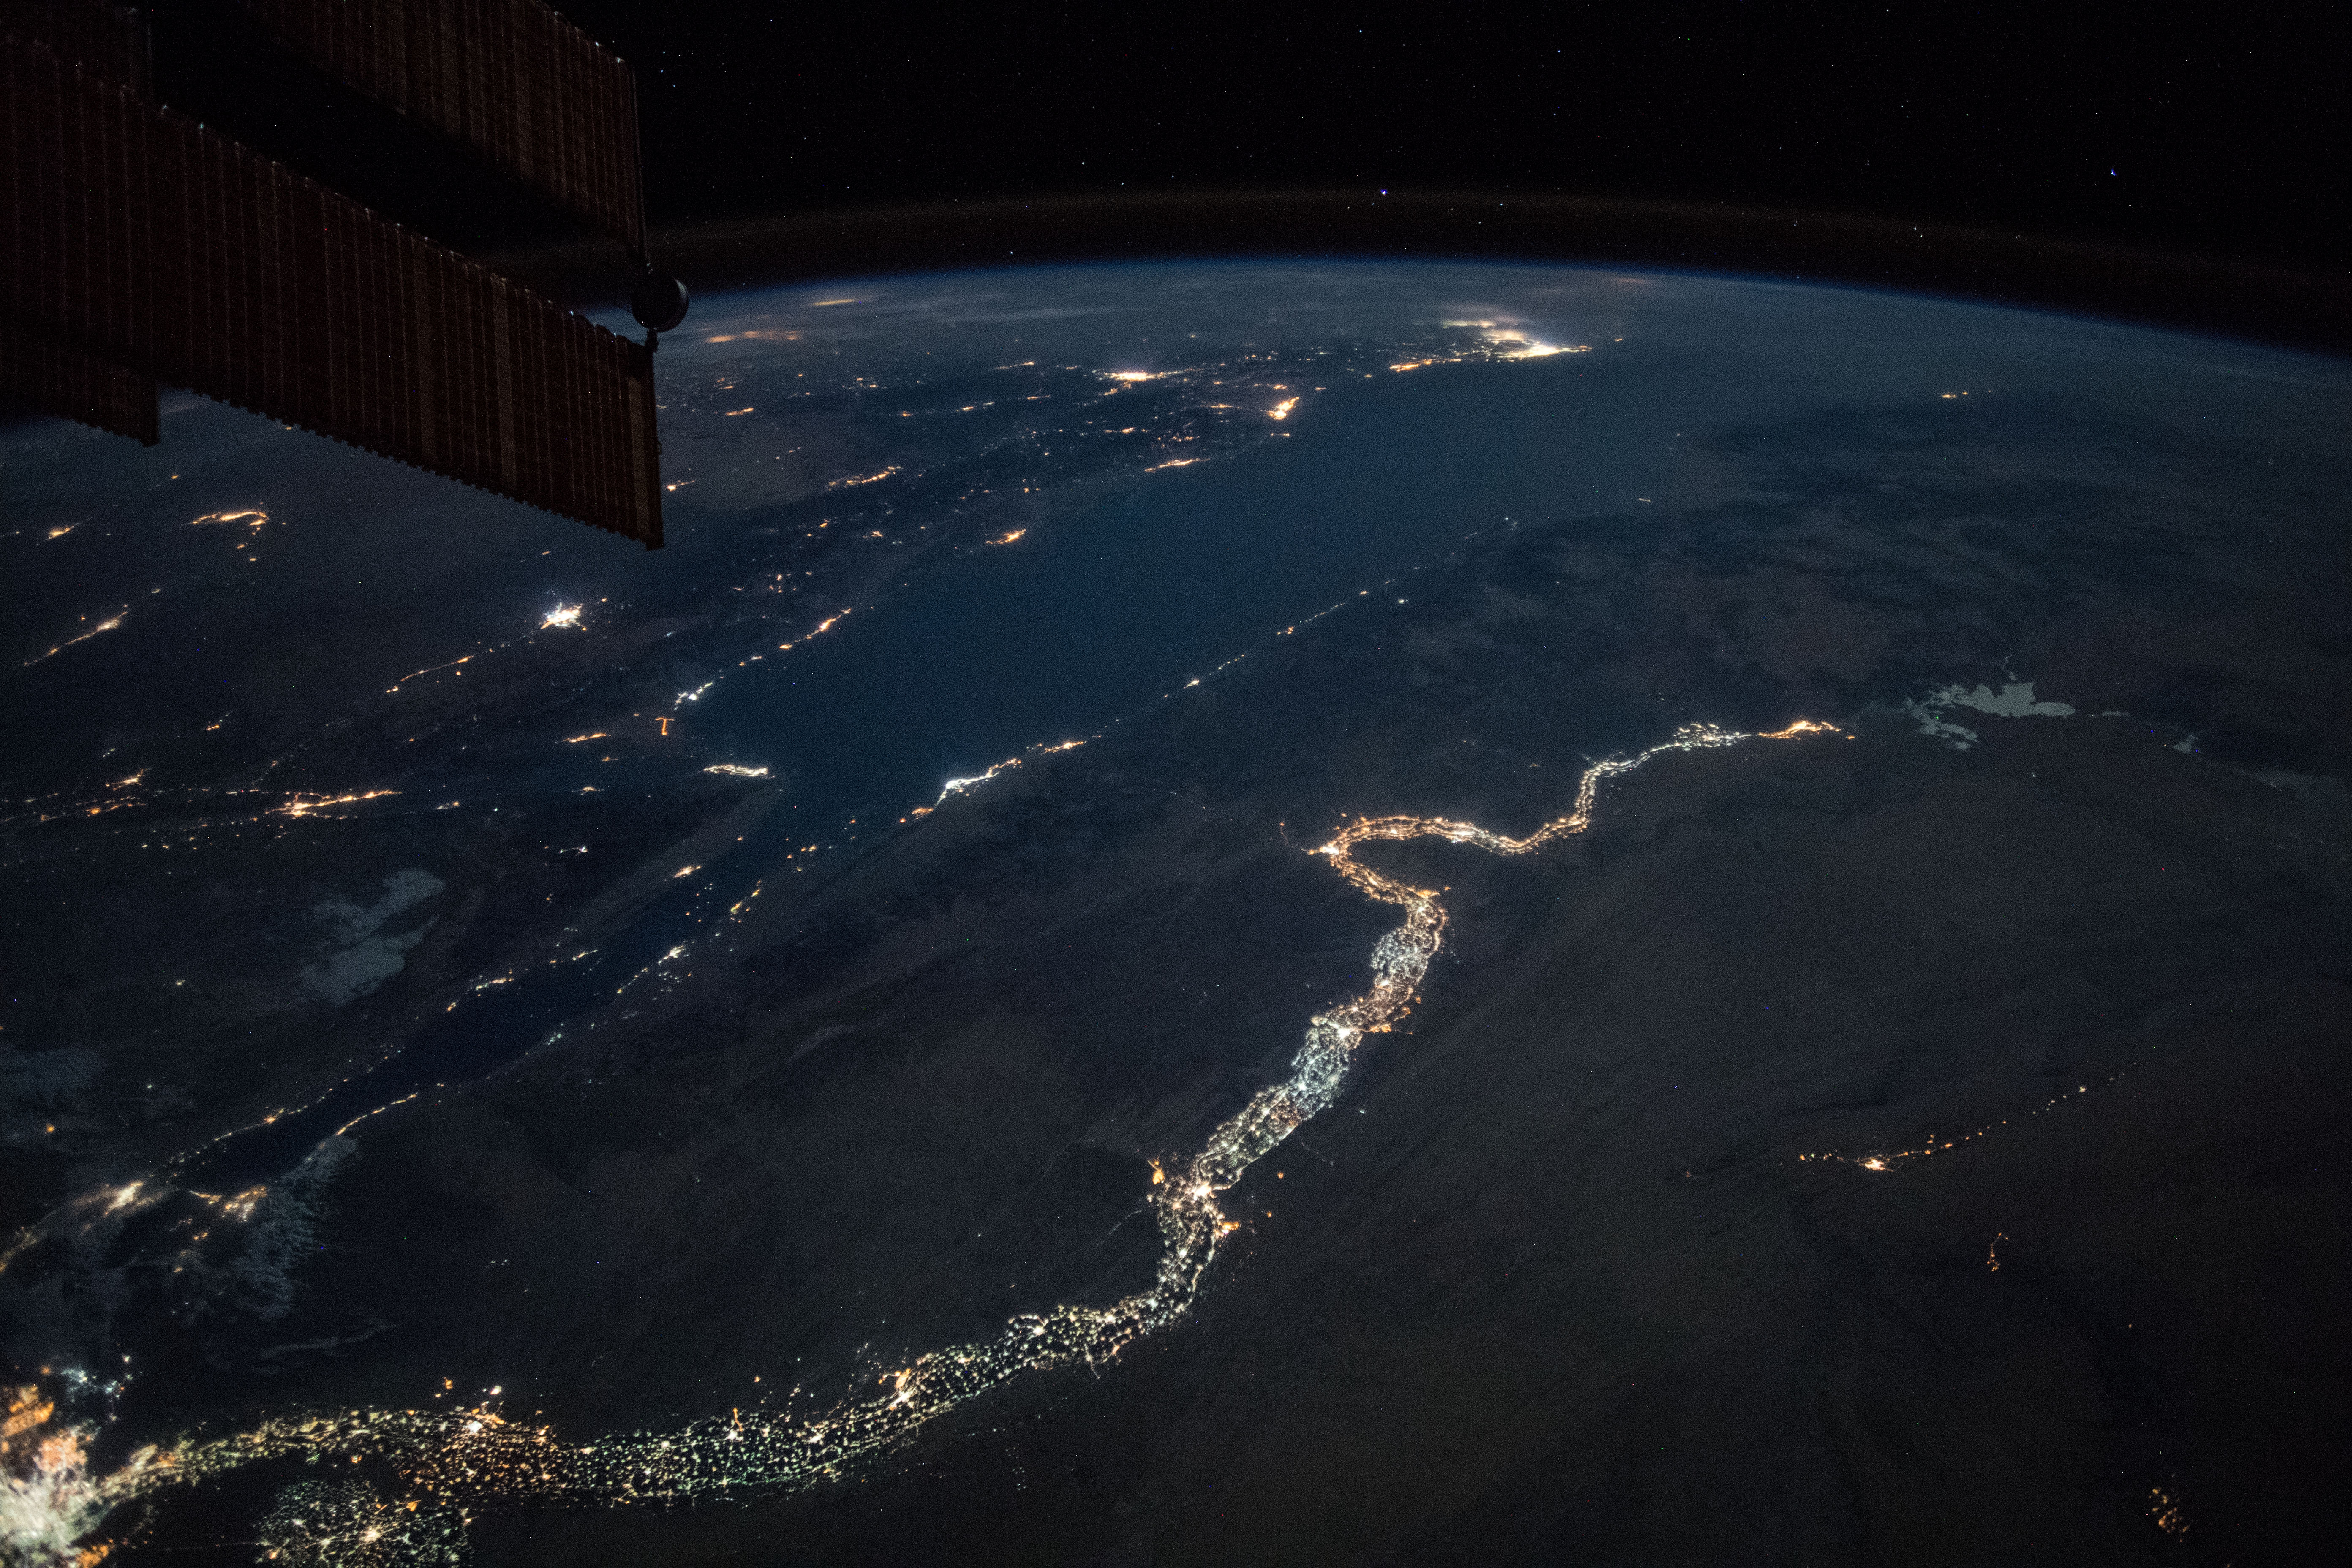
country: EGYPT
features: NILE RIVER, NUBIAN DESERT, NASSER LAKE, EASTER DESERT, RED SEA, GULF OF SUEZ, GULF OF AQABA, NIGHT, EARTH LIMB
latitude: 26.6
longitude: 32.8
